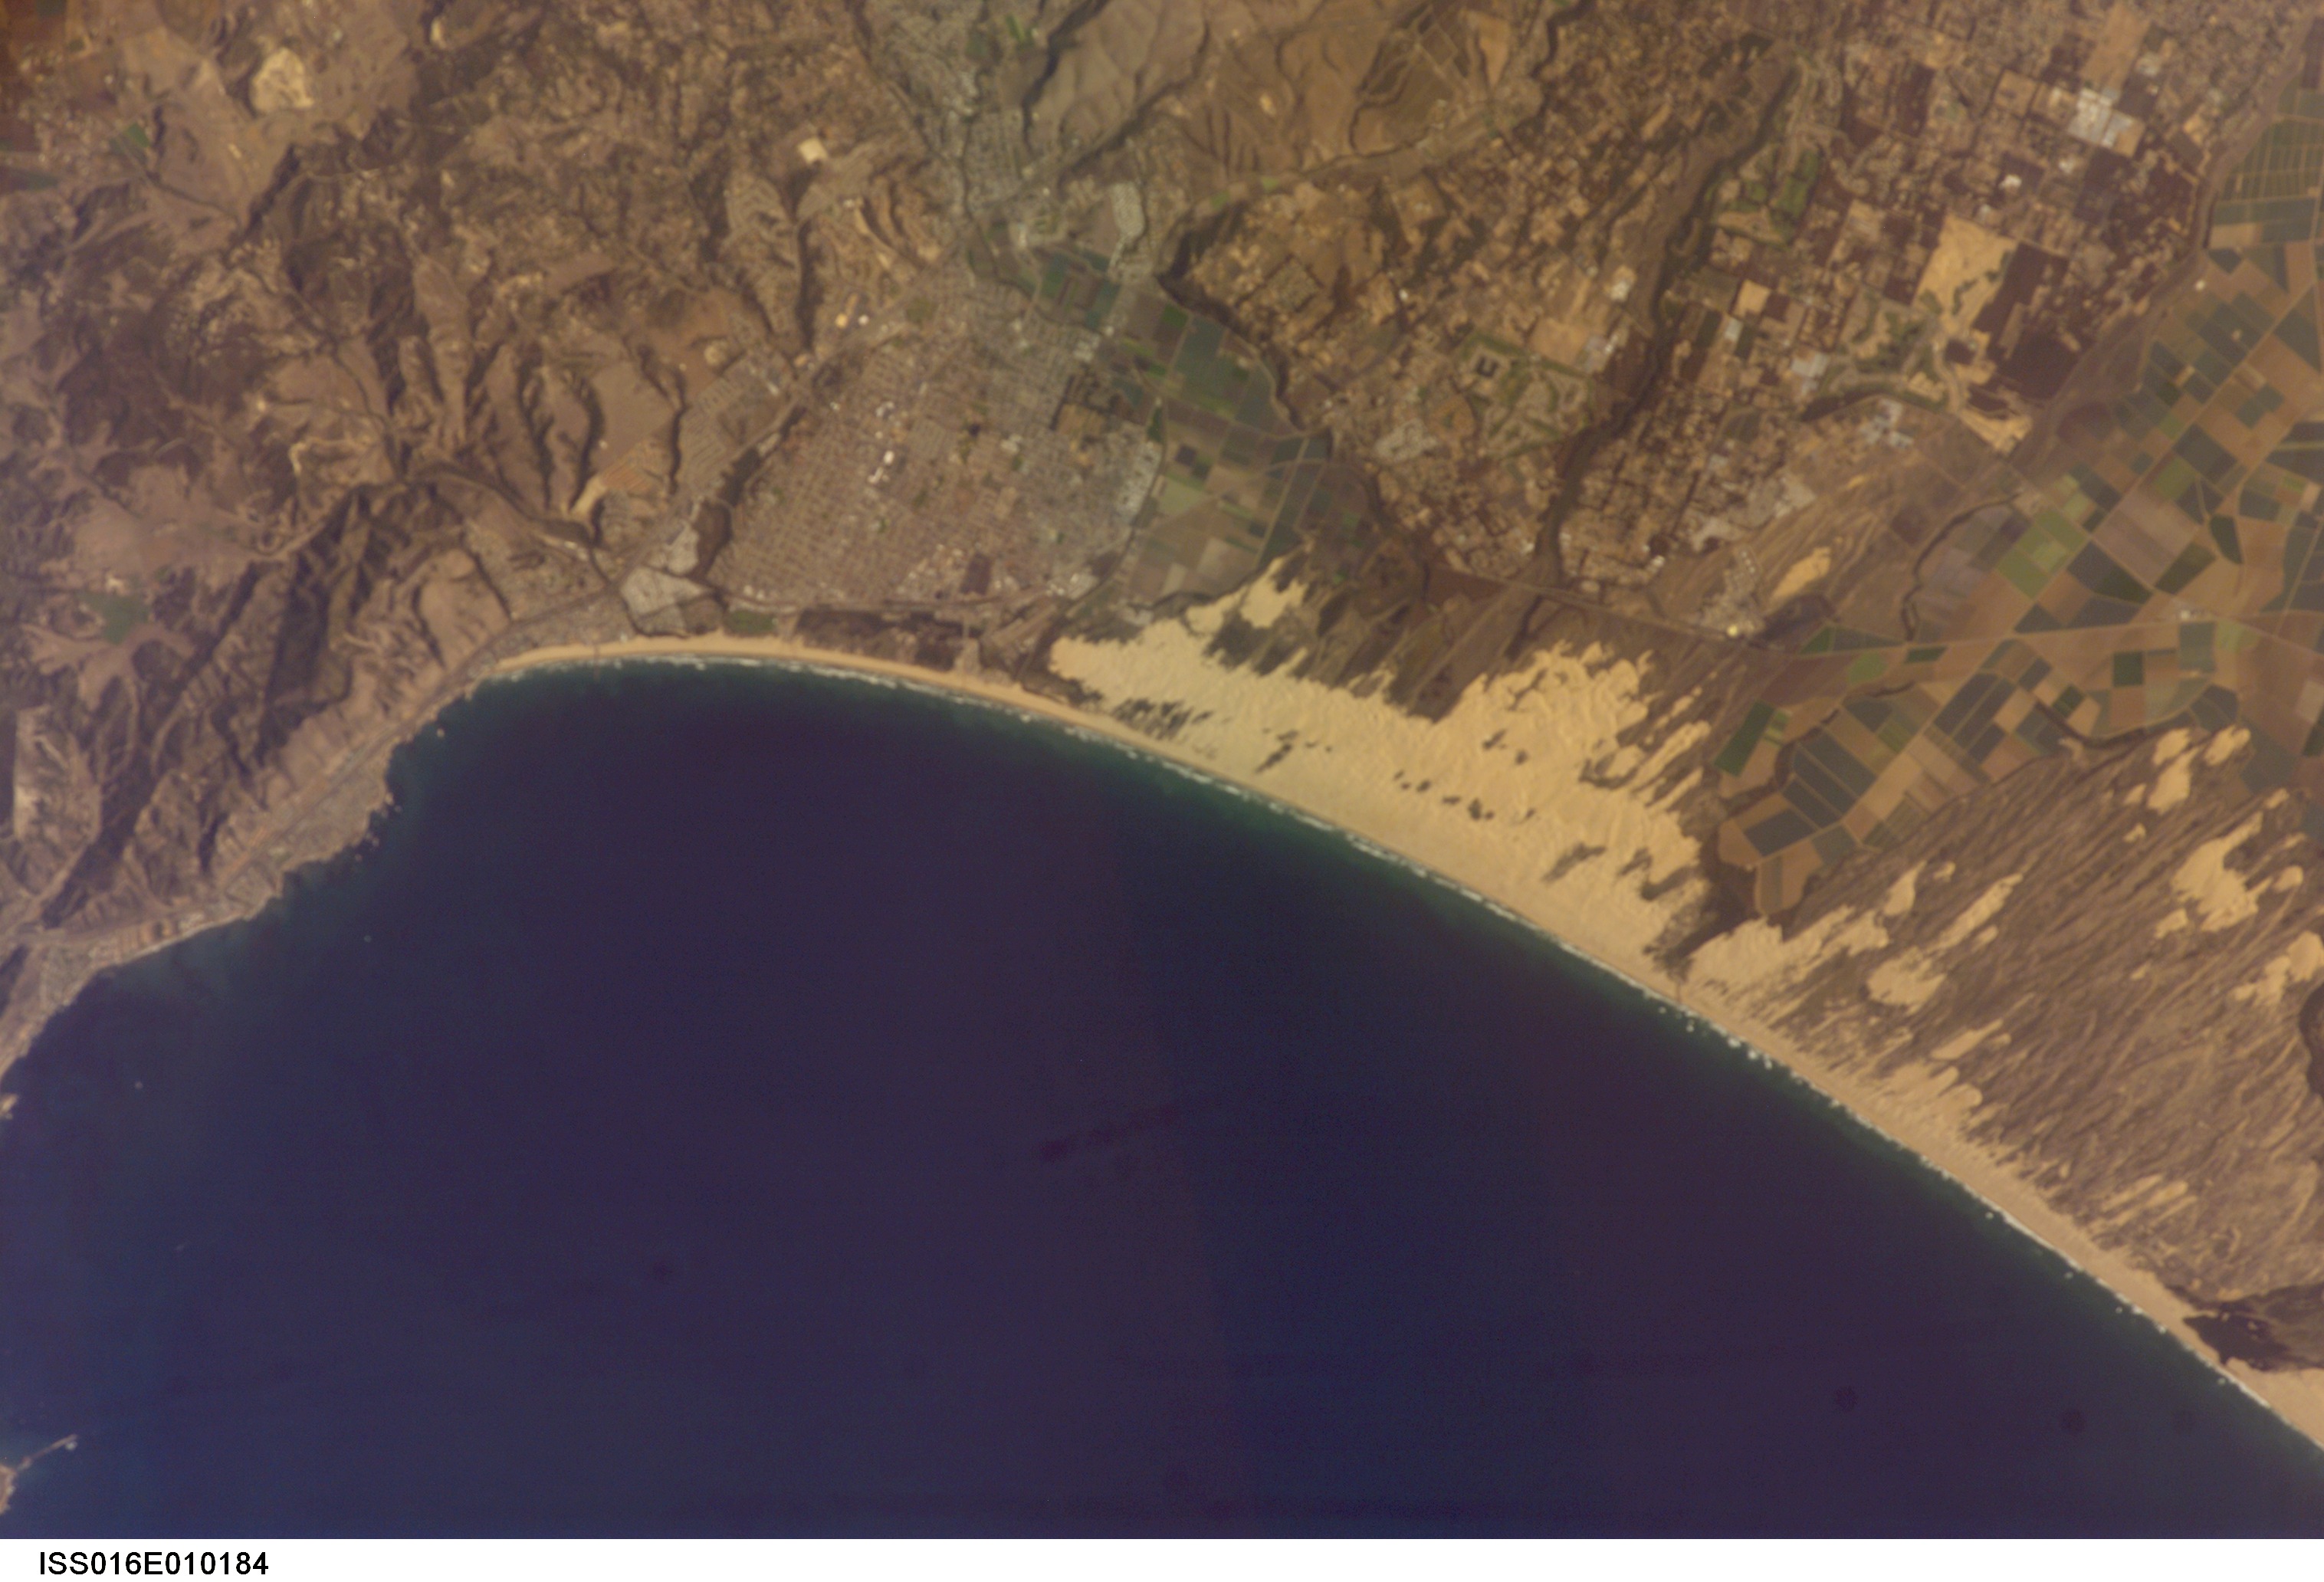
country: USA-CALIFORNIA
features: COASTAL DUNES, PISMO BEACH, GROVER BEACH, OCEANO
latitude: 35.1
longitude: -120.6
